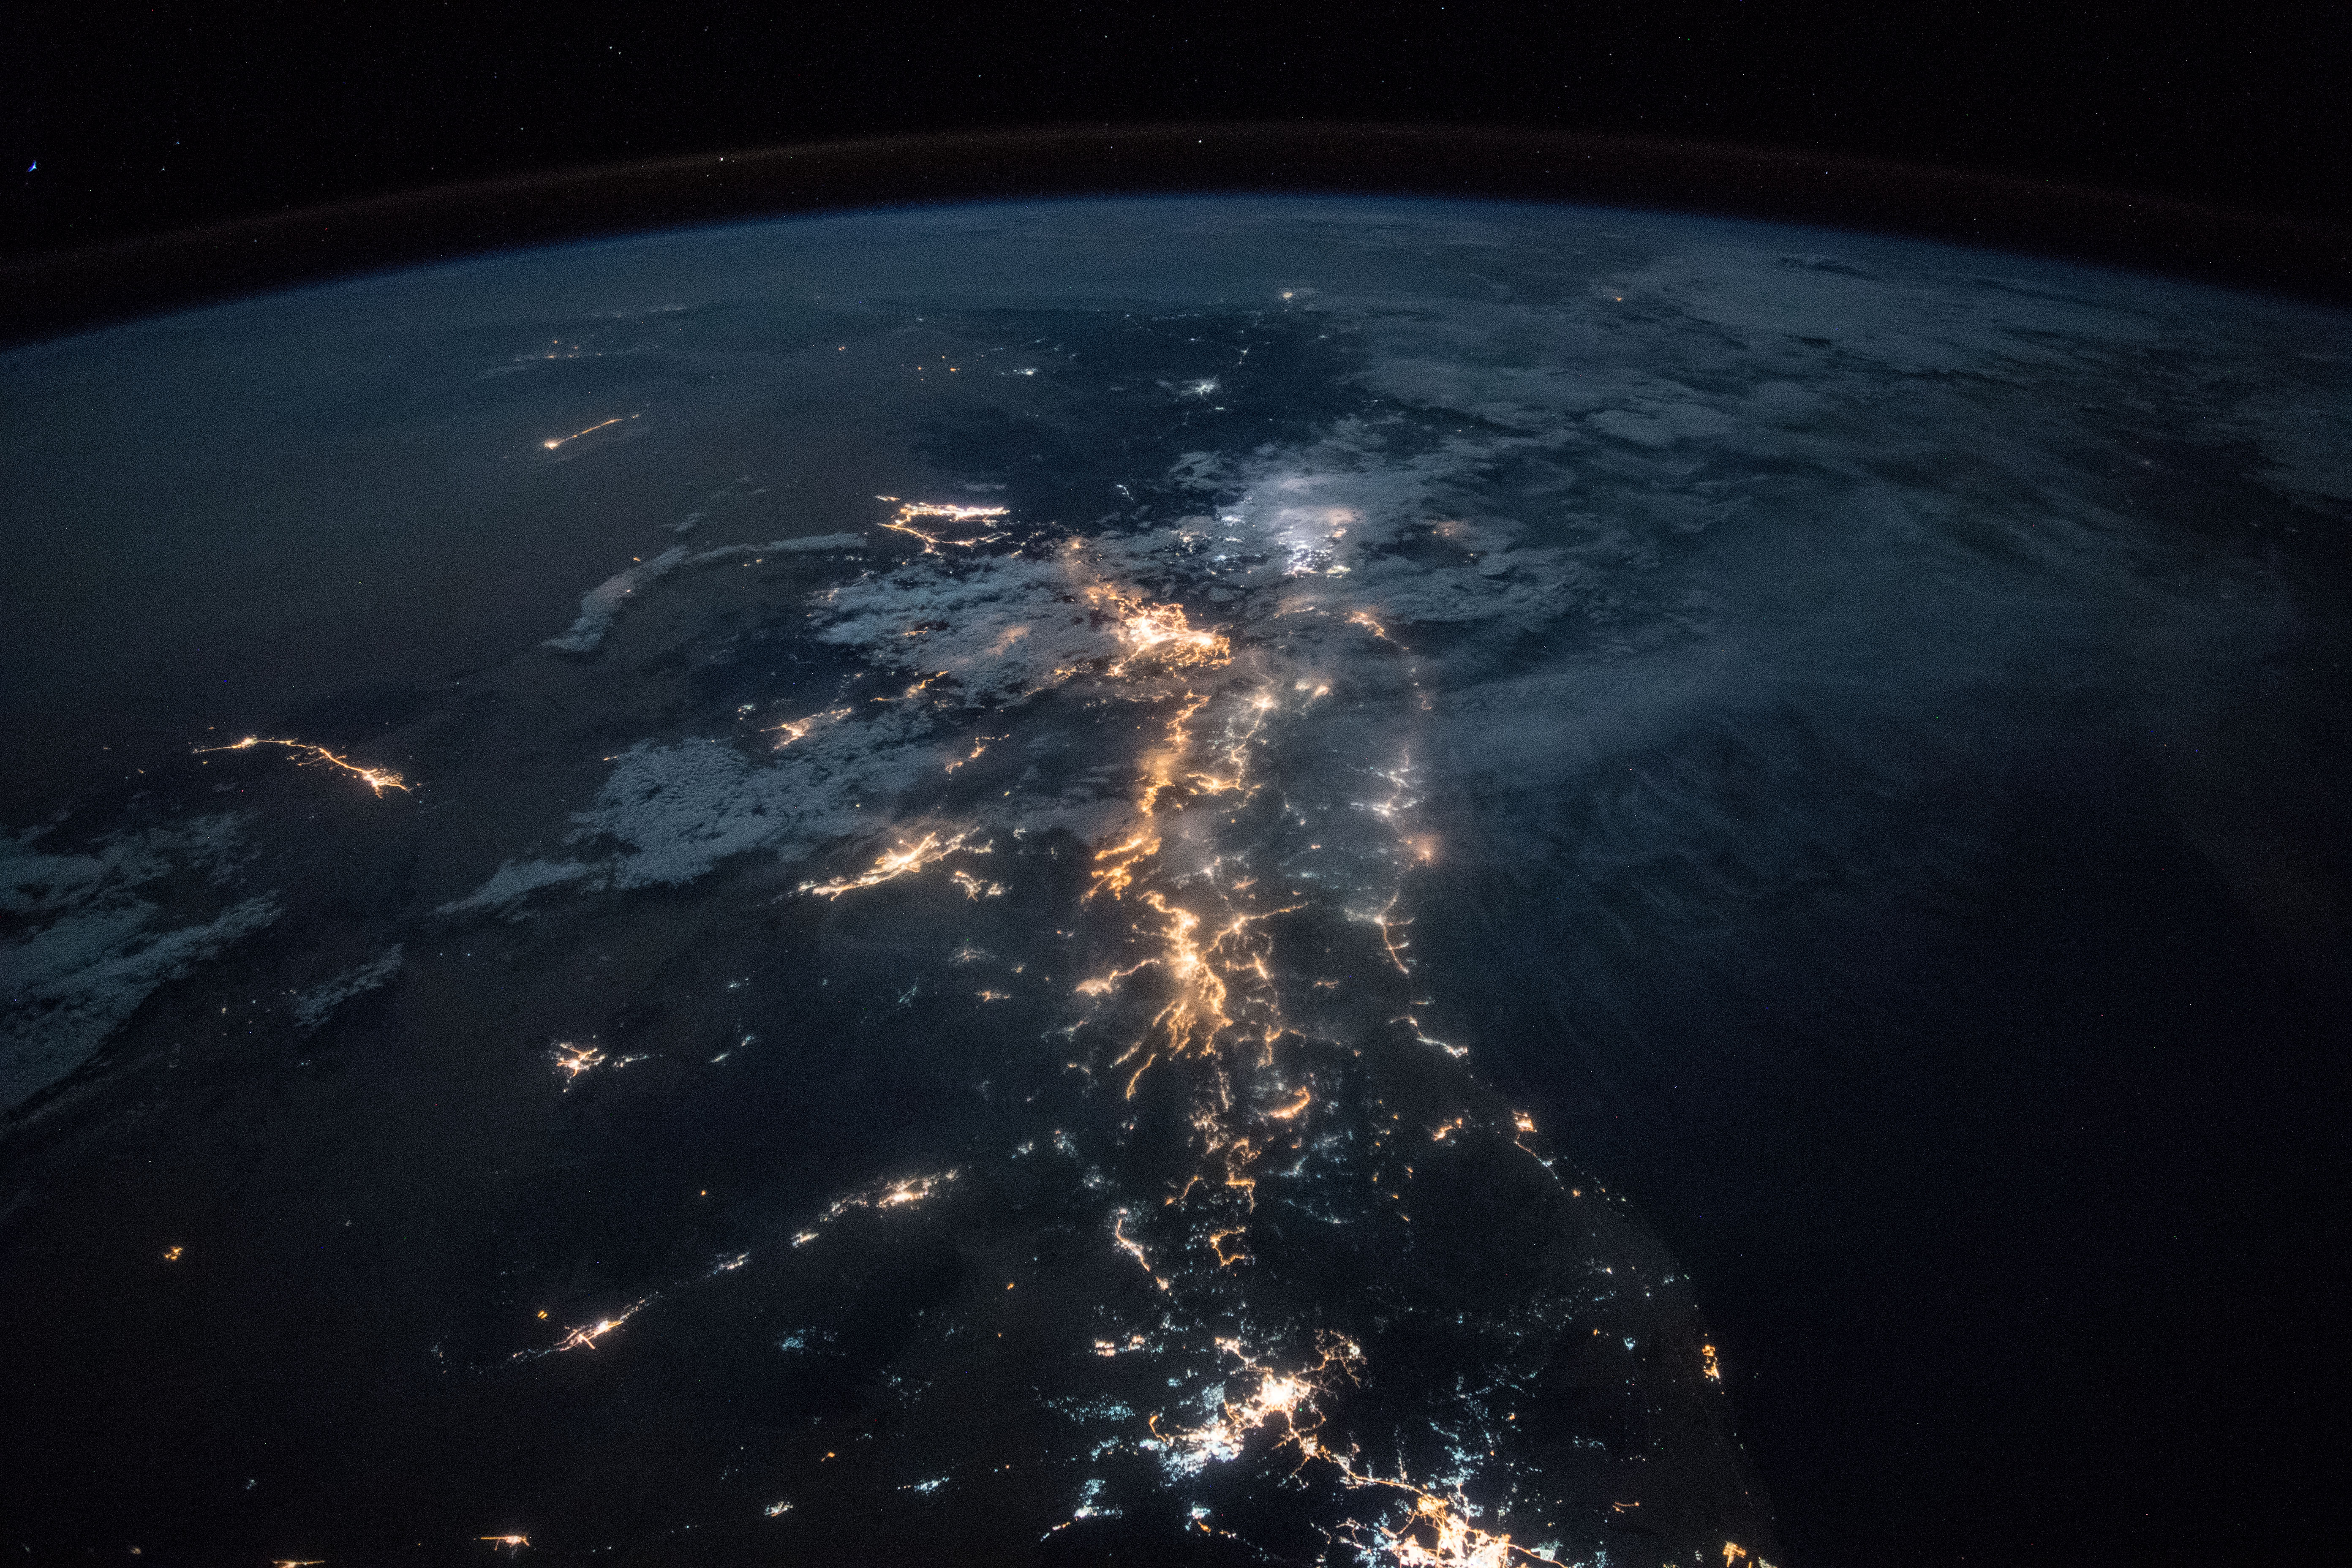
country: SAUDI ARABIA
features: BISHAH CITY, ASIR MOUNTAINS, RED SEA, ABHA CITY, JAZAN CITY, MUHAYIL CITY, BARIQ CITY, AL NAMAS CITY, GULF OF ADEN, NIGHT, EARTH LIMB
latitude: 19.4
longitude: 41.7
